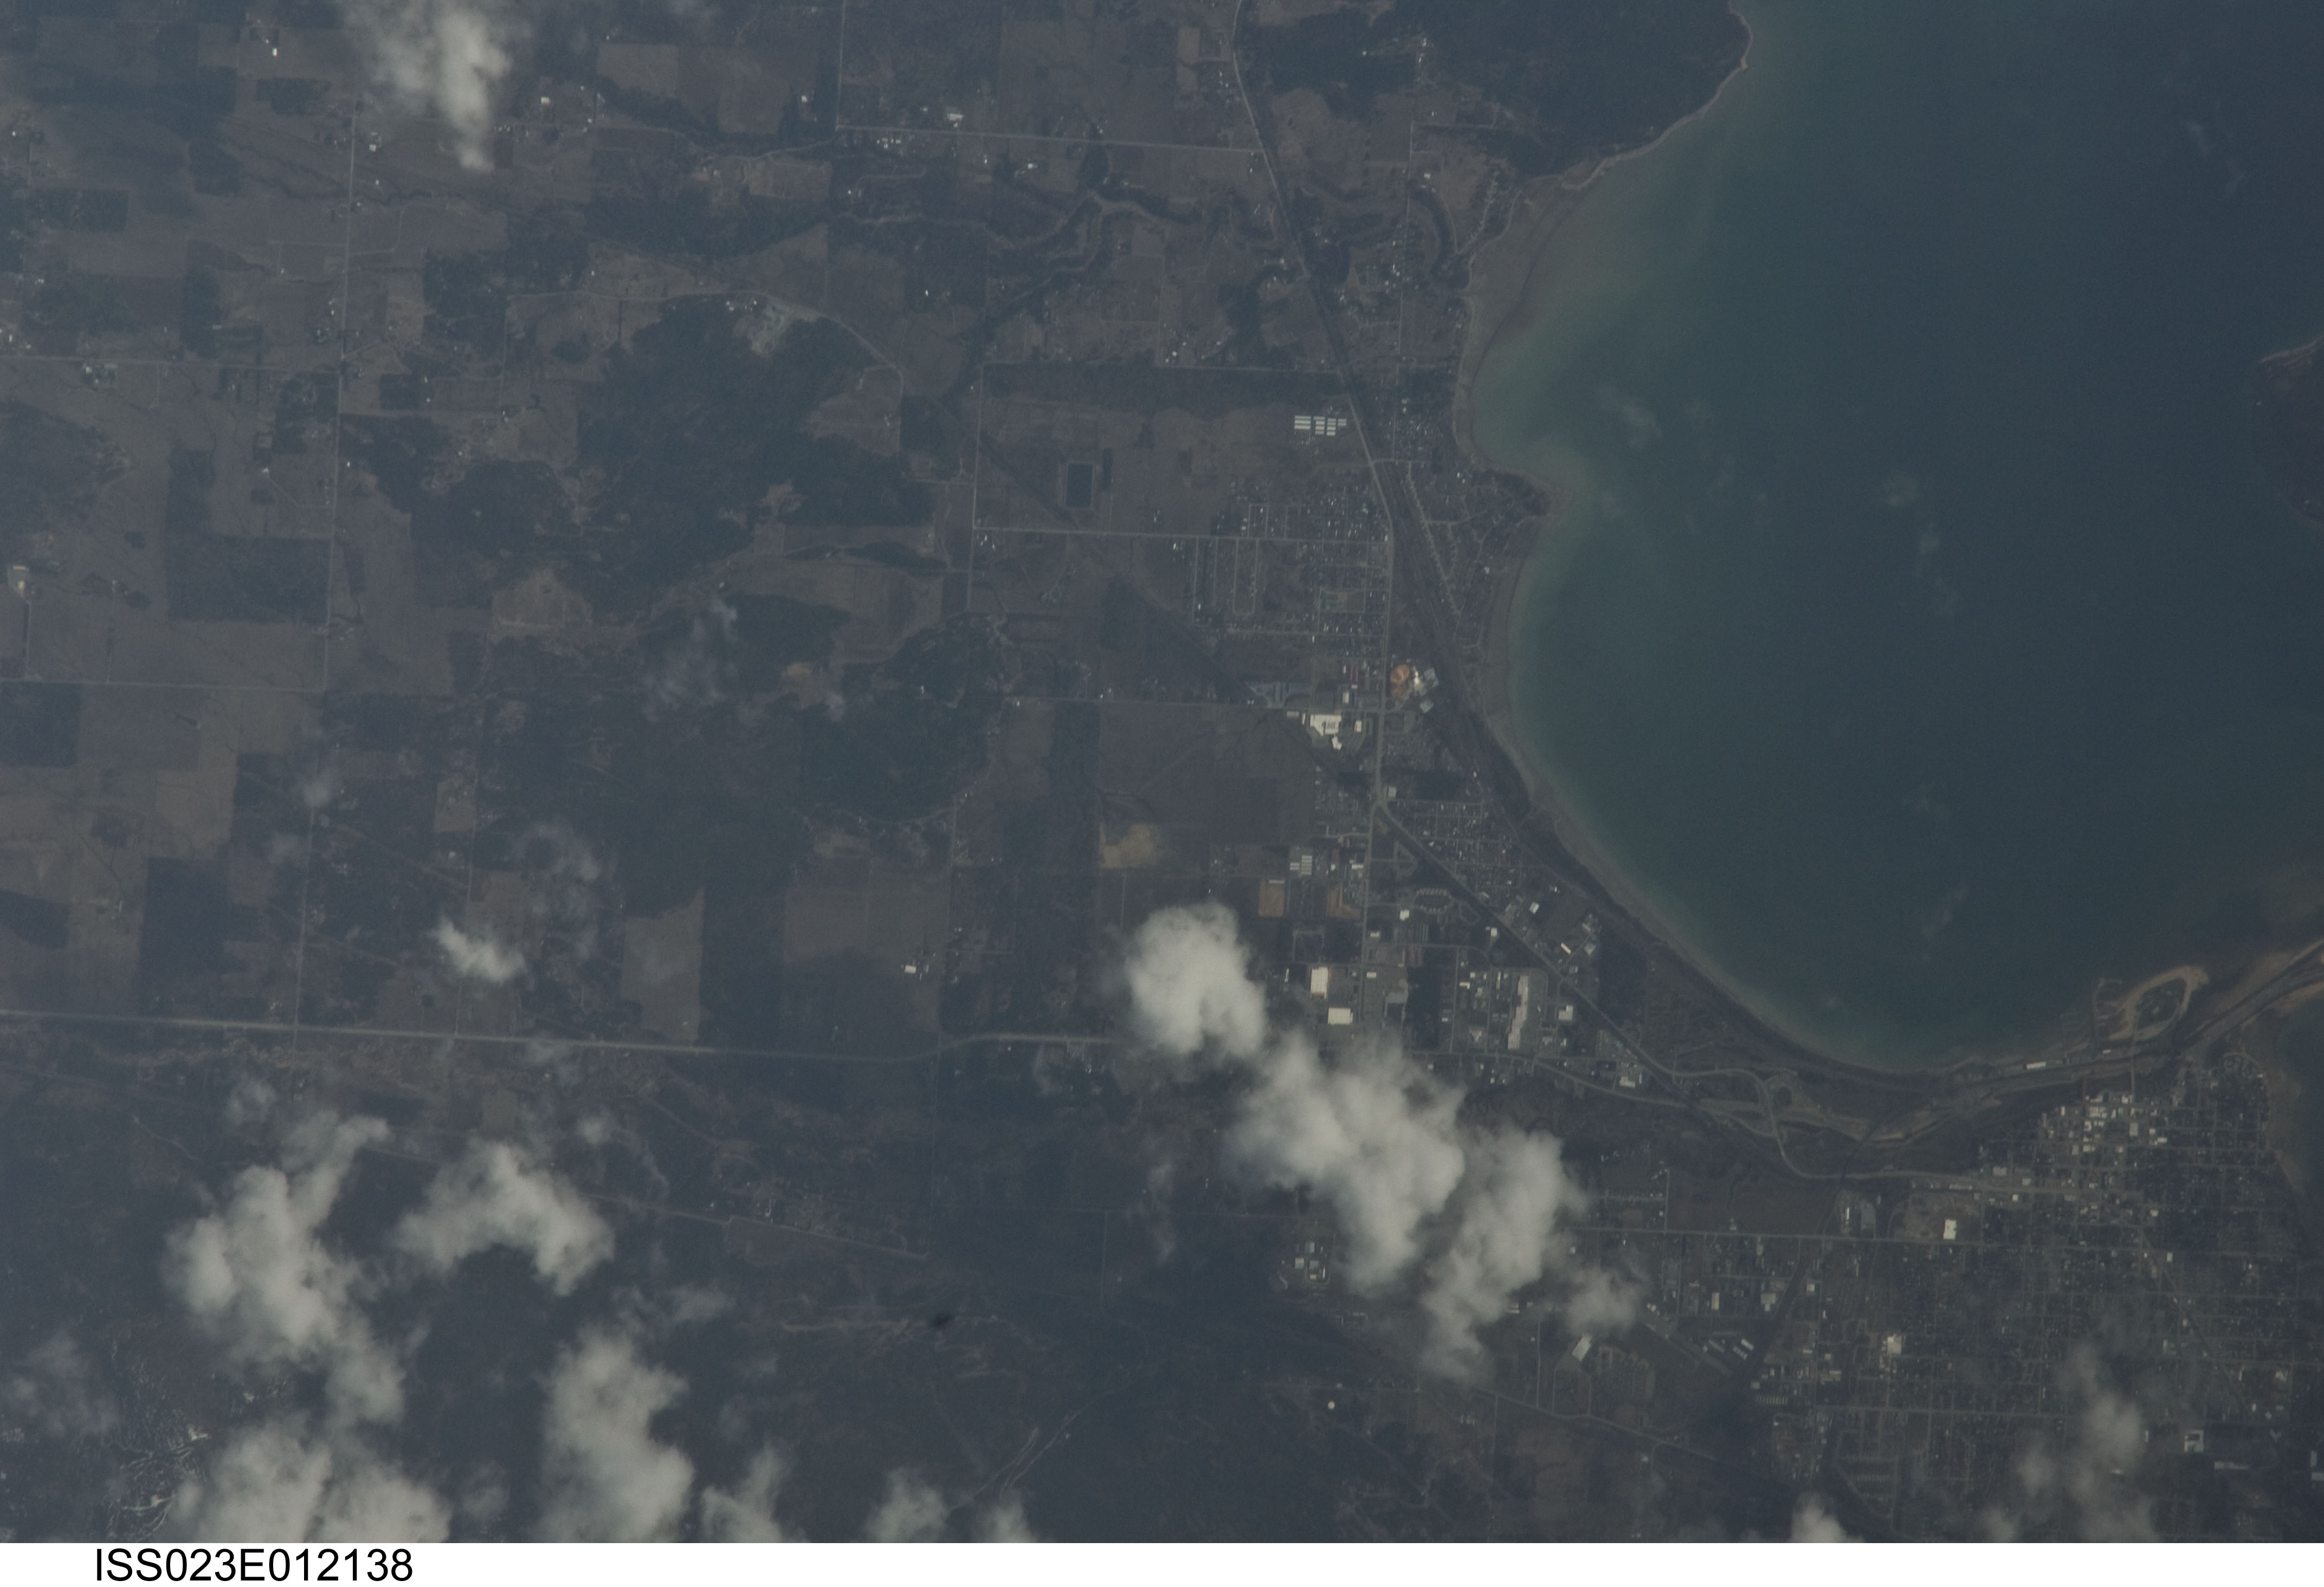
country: USA-IDAHO
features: SANDPOINT, L. PEND OREILLE, FOREST, AGR.
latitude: 48.3
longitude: -116.5
